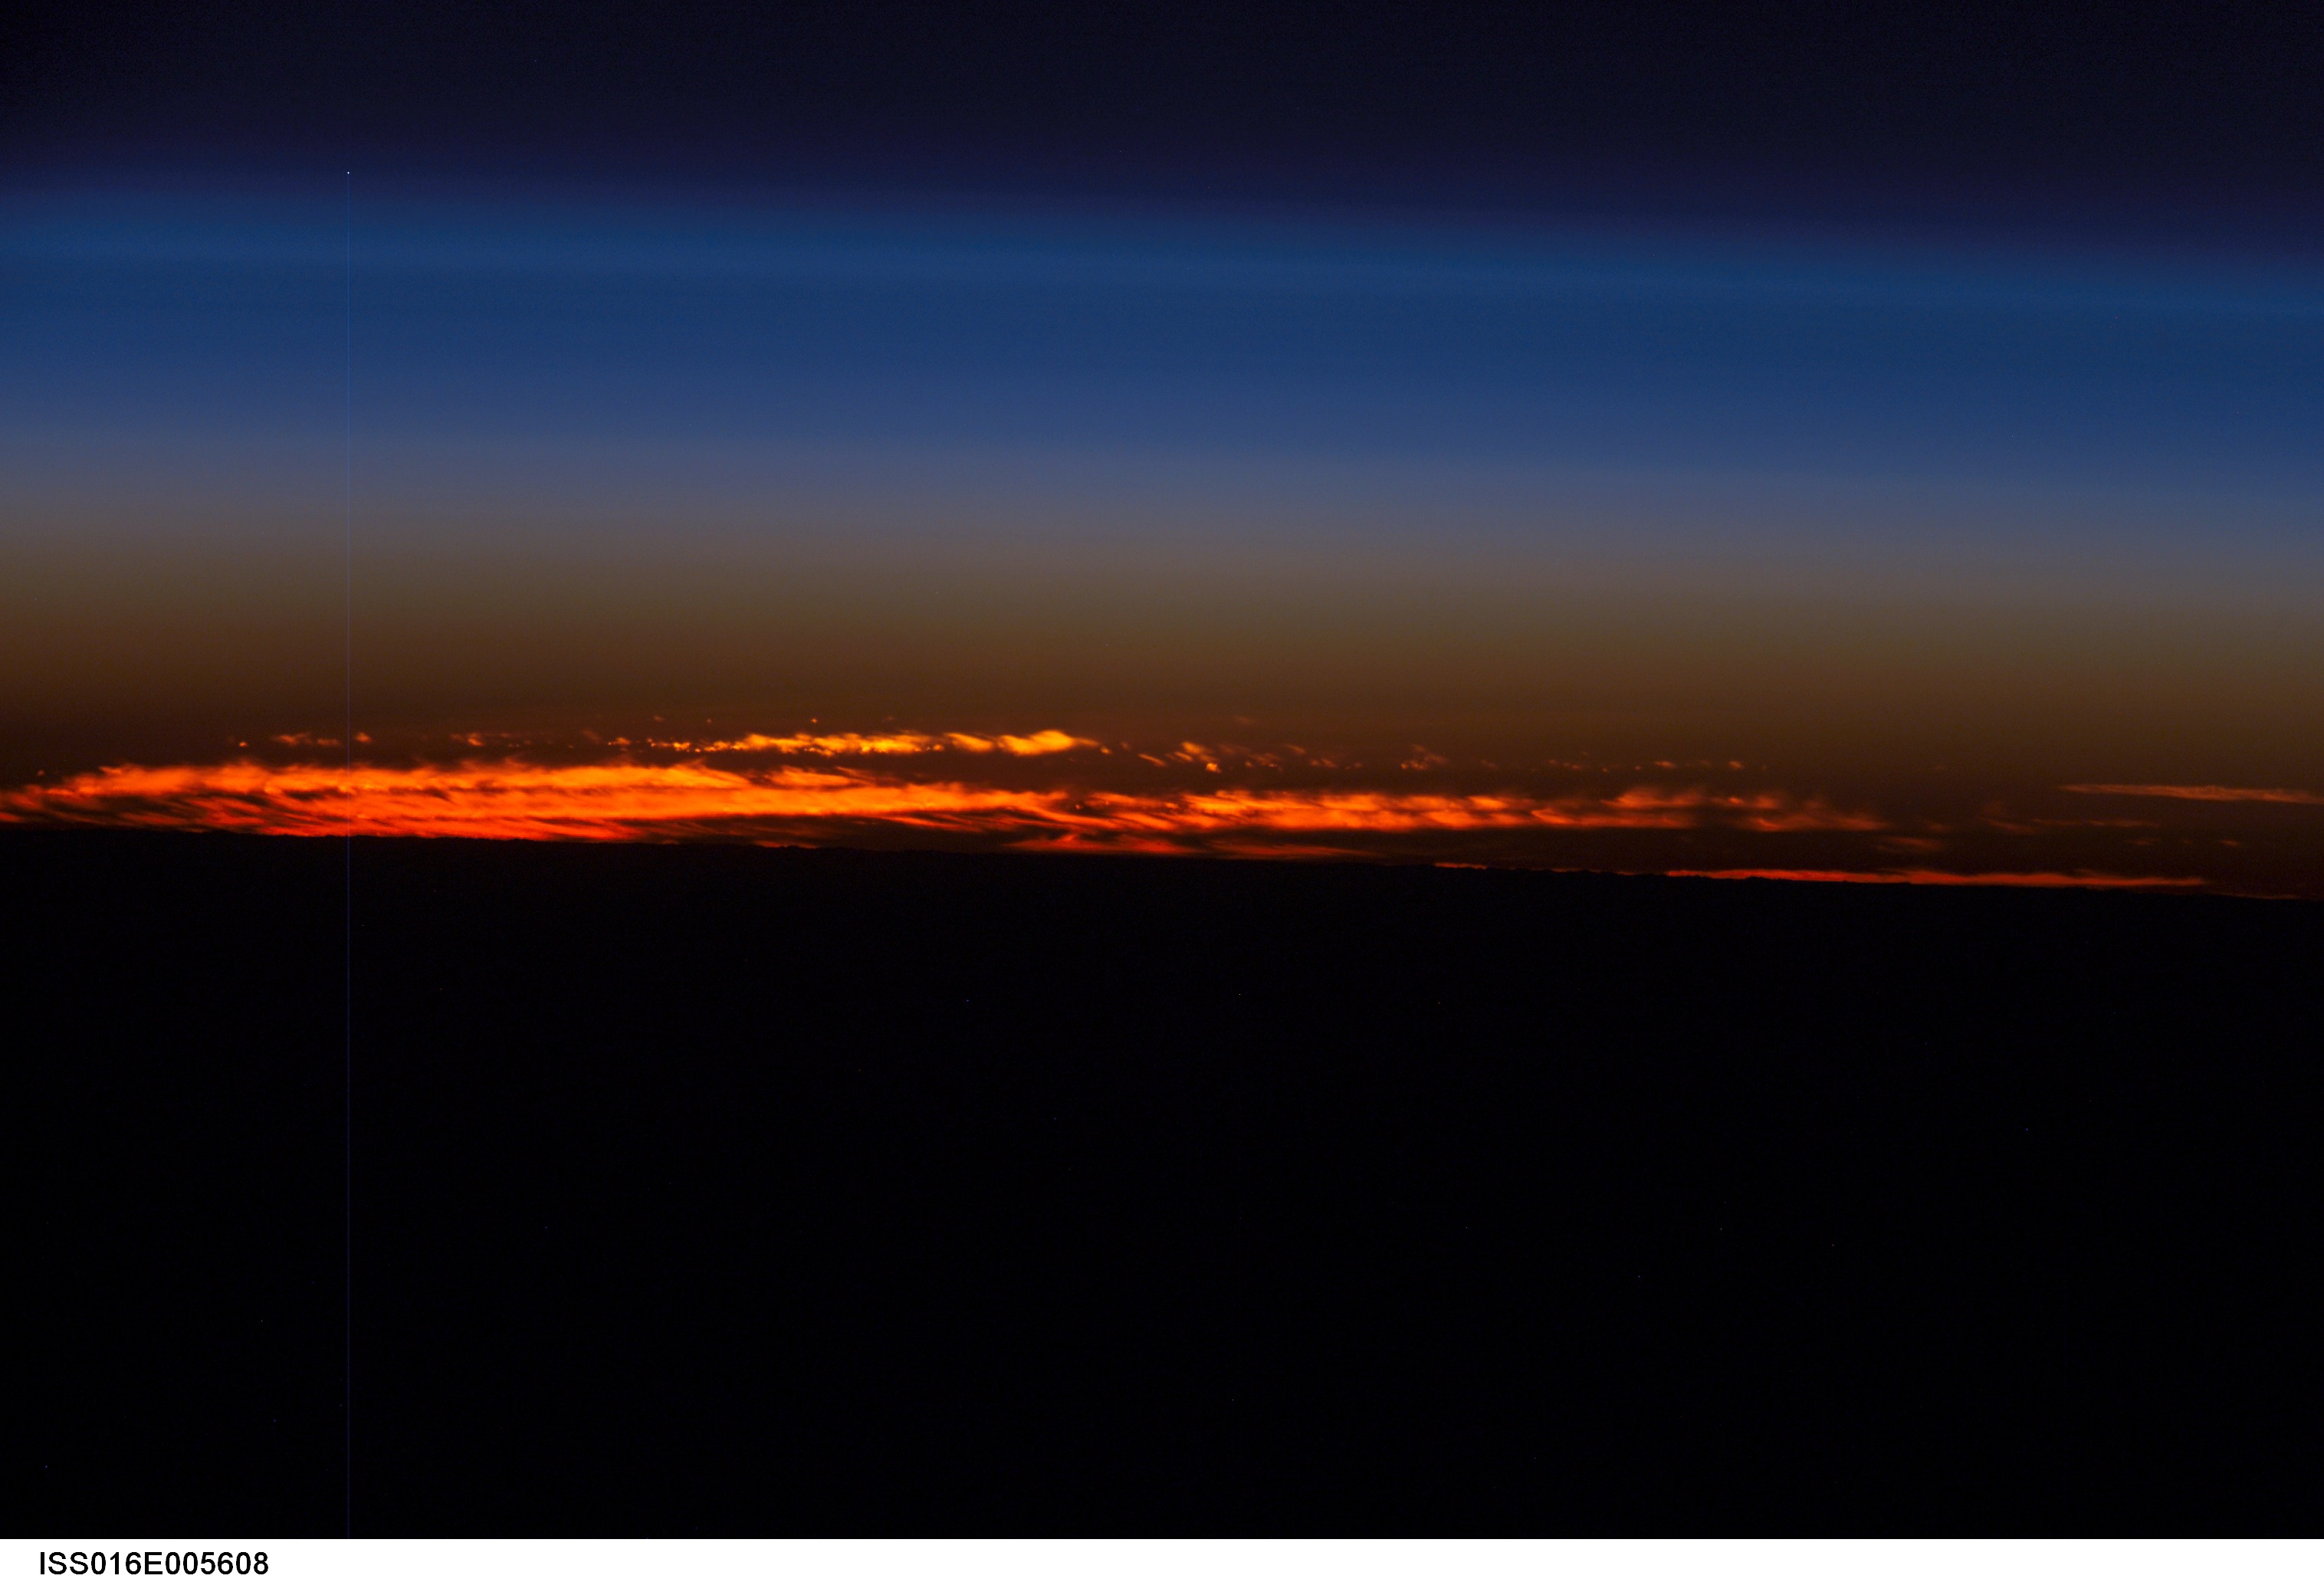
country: ATLANTIC OCEAN
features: ATMOSPHERIC LIMB, DUSK
